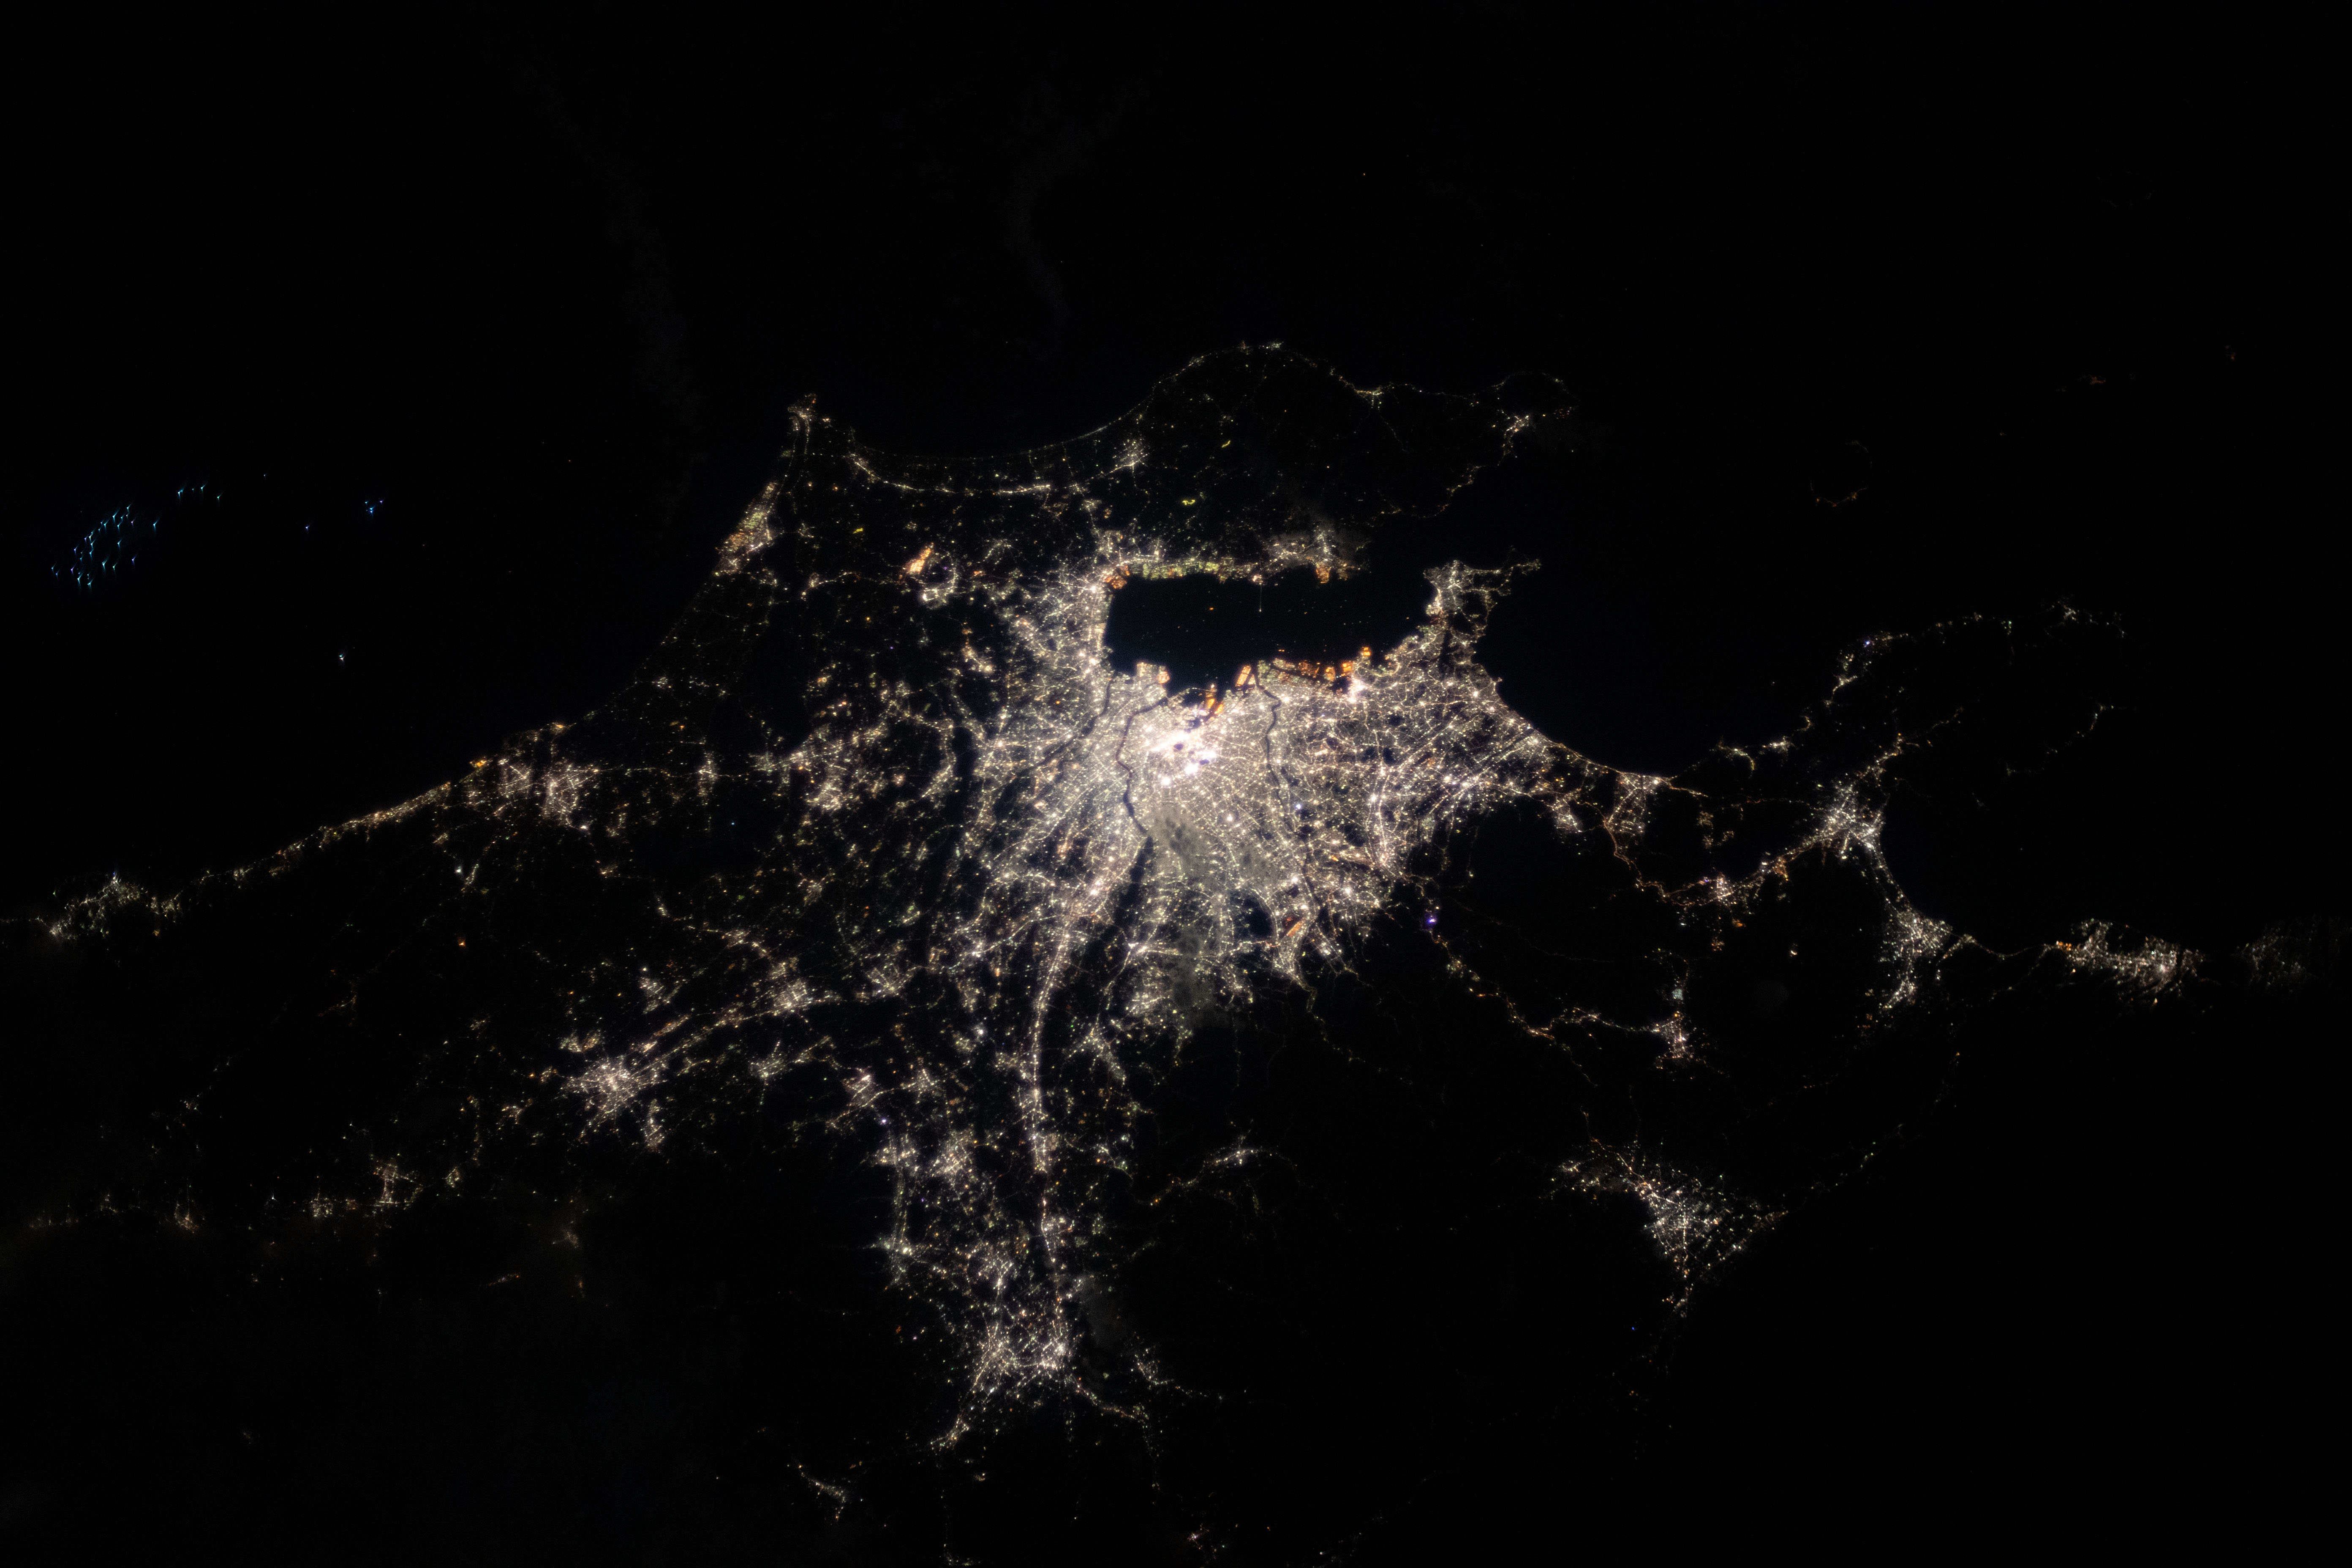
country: JAPAN
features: TOKYO, CITY LIGHTS, TOKYO BAY
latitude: 36.0
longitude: 139.5
